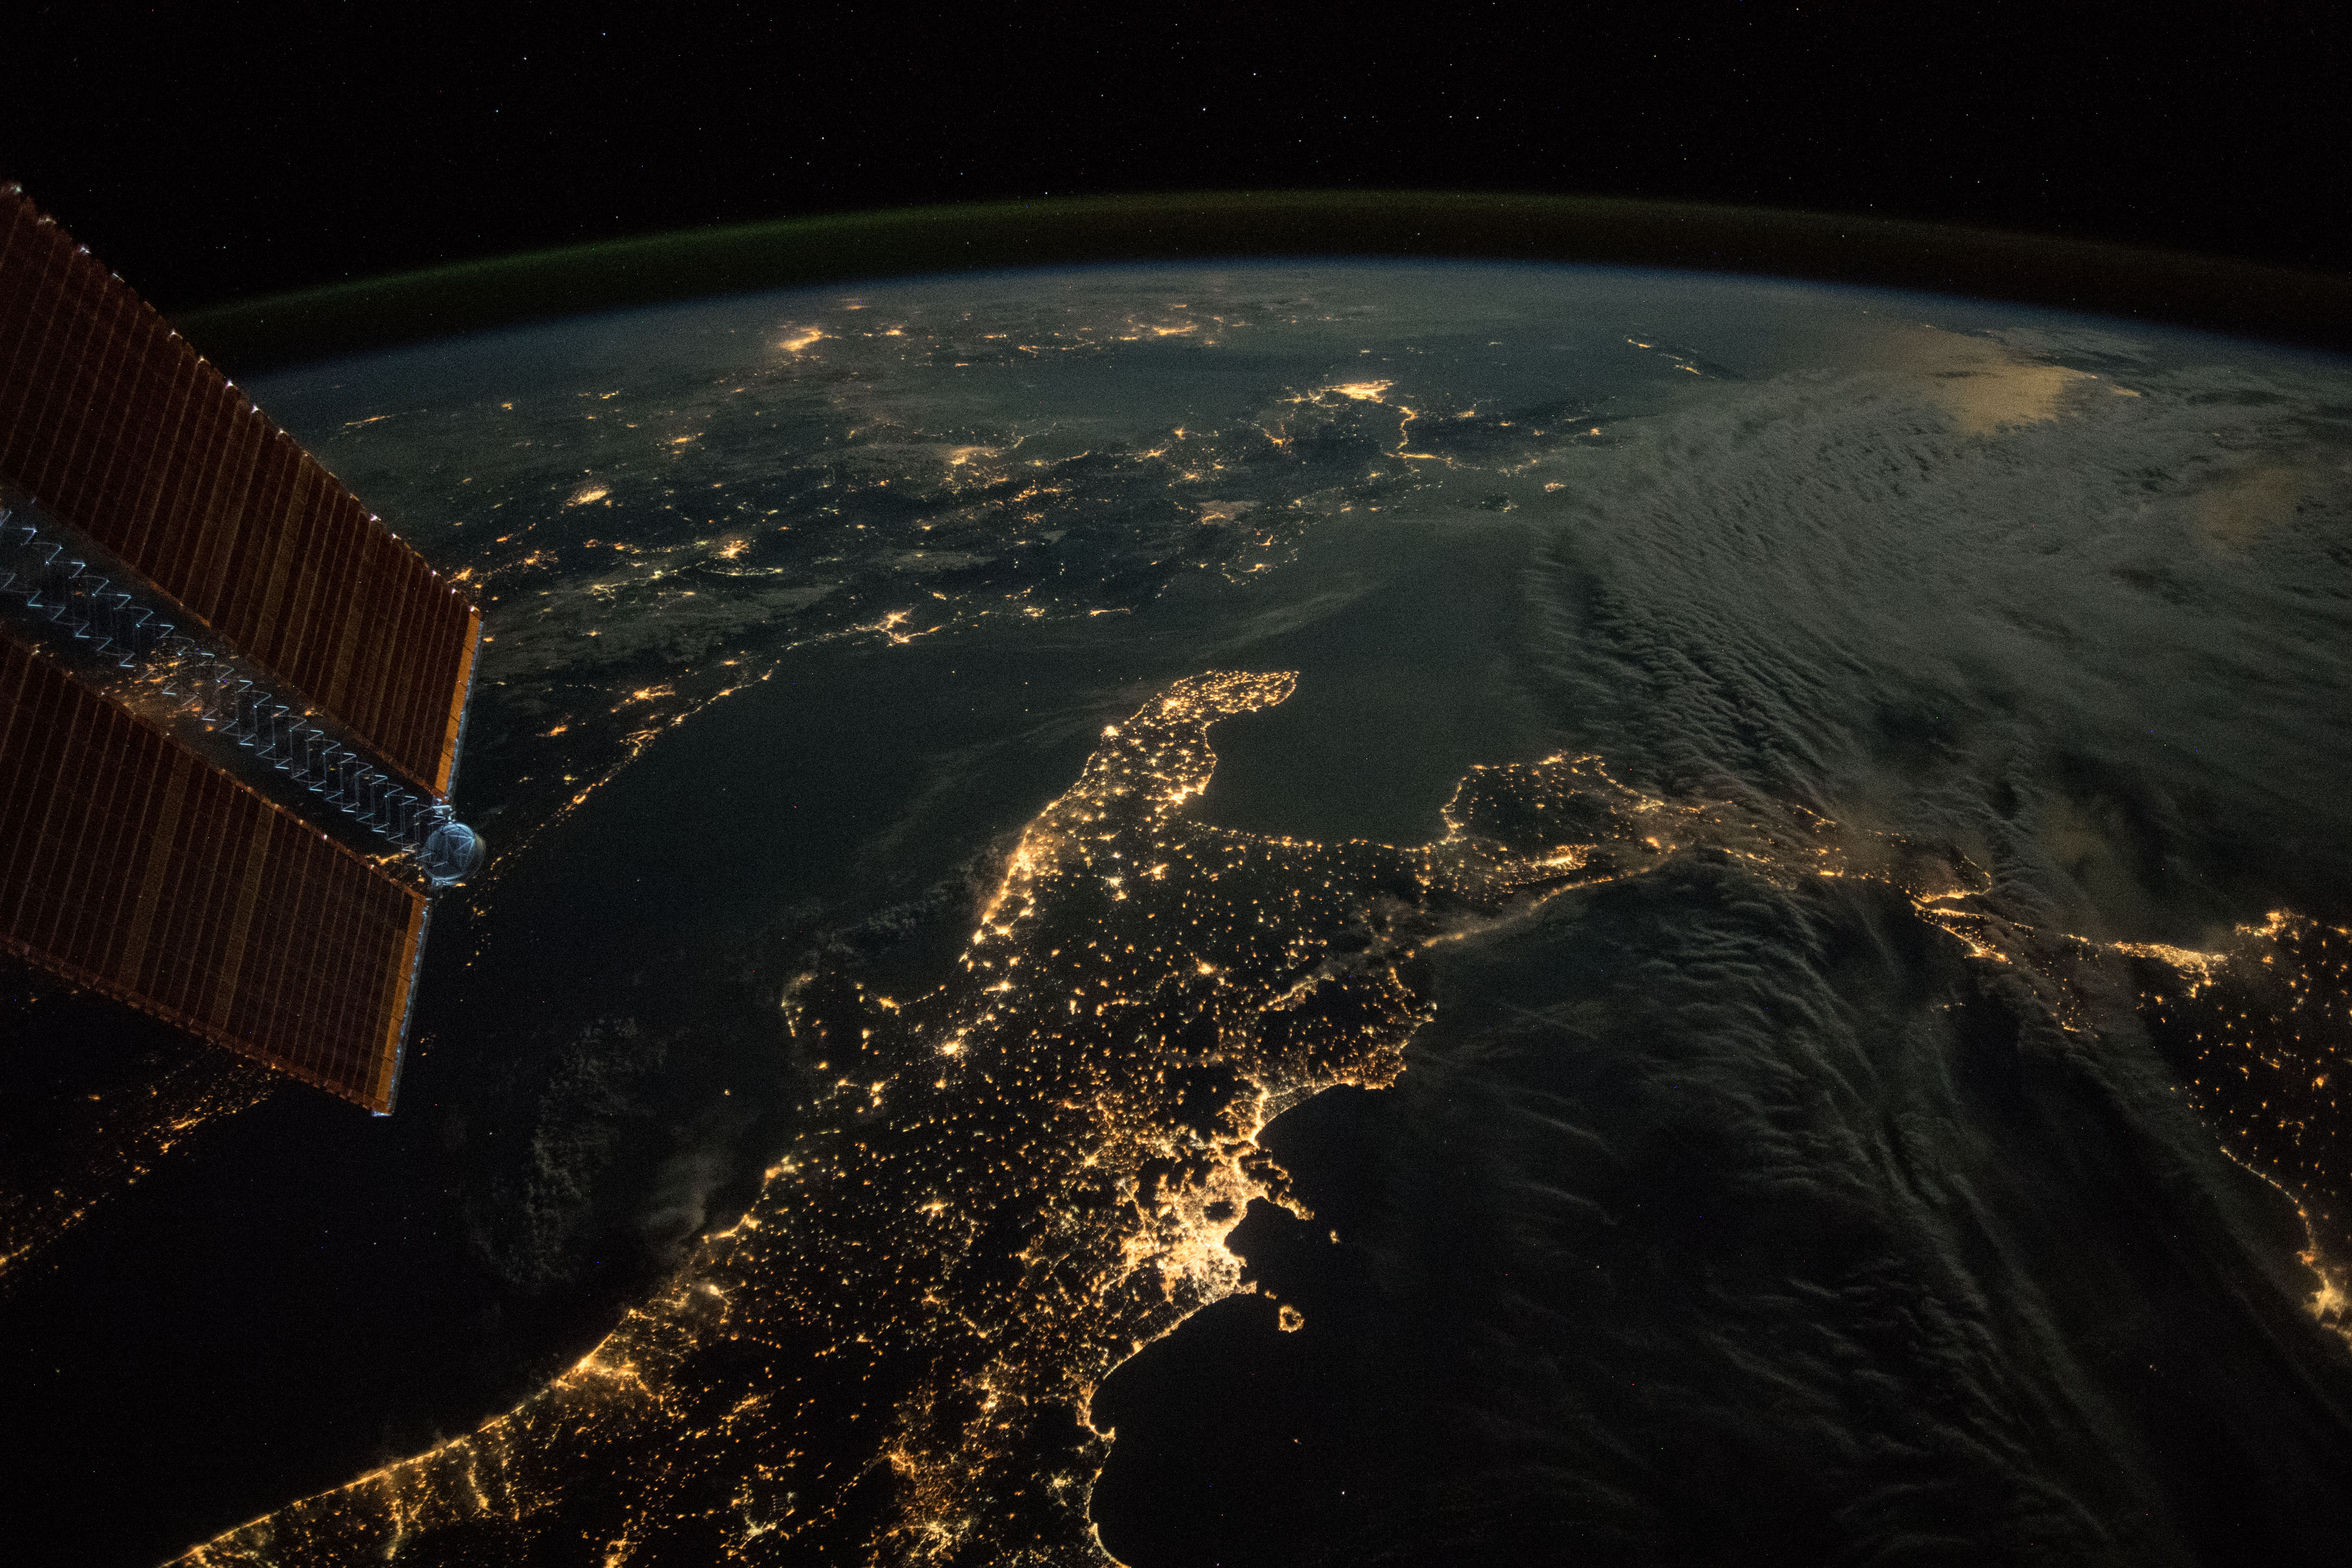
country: ITALY
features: ROME CITY, ADRIATIC SEA, IONIAN SEA, TYRRHENIAN SEA, TIRANA CITY, PODGORICA CITY, BARI CITY, SPLIT CITY, POTENZA CITY, SALERNO CITY
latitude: 40.4
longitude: 17.2
